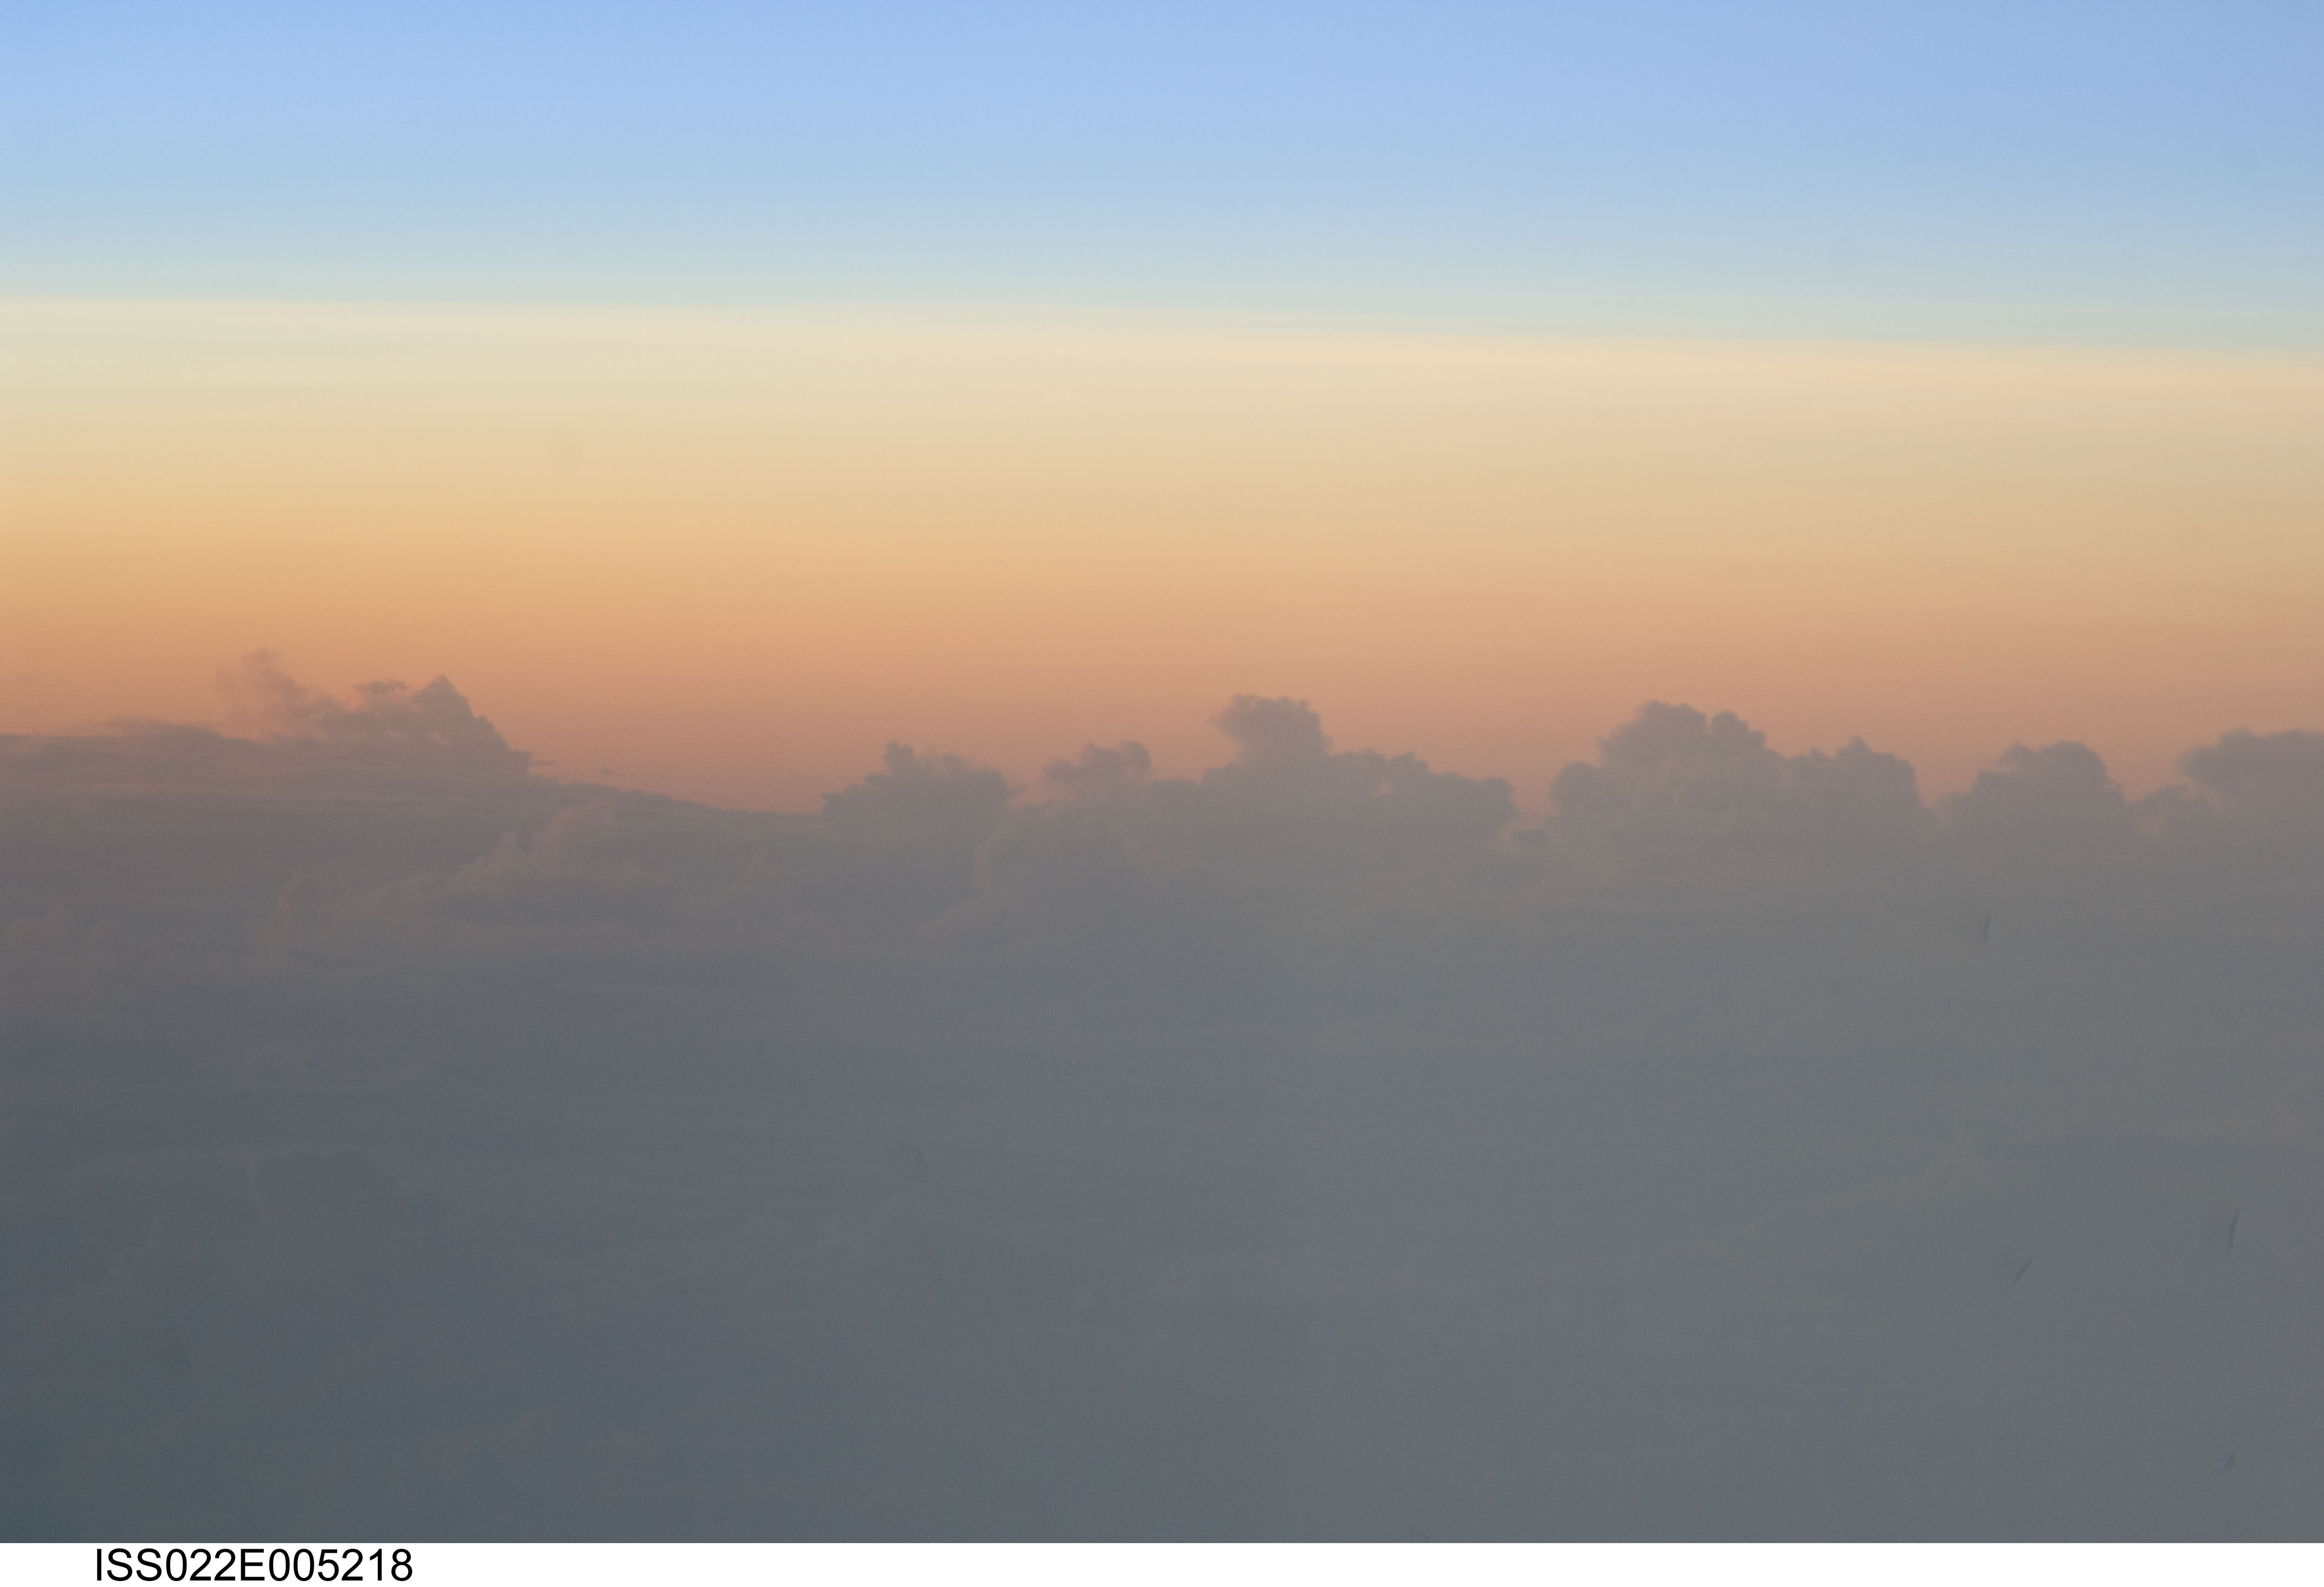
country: PACIFIC OCEAN
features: PAN-MULTILAYERED CLOUDS, LOW LIGHT
